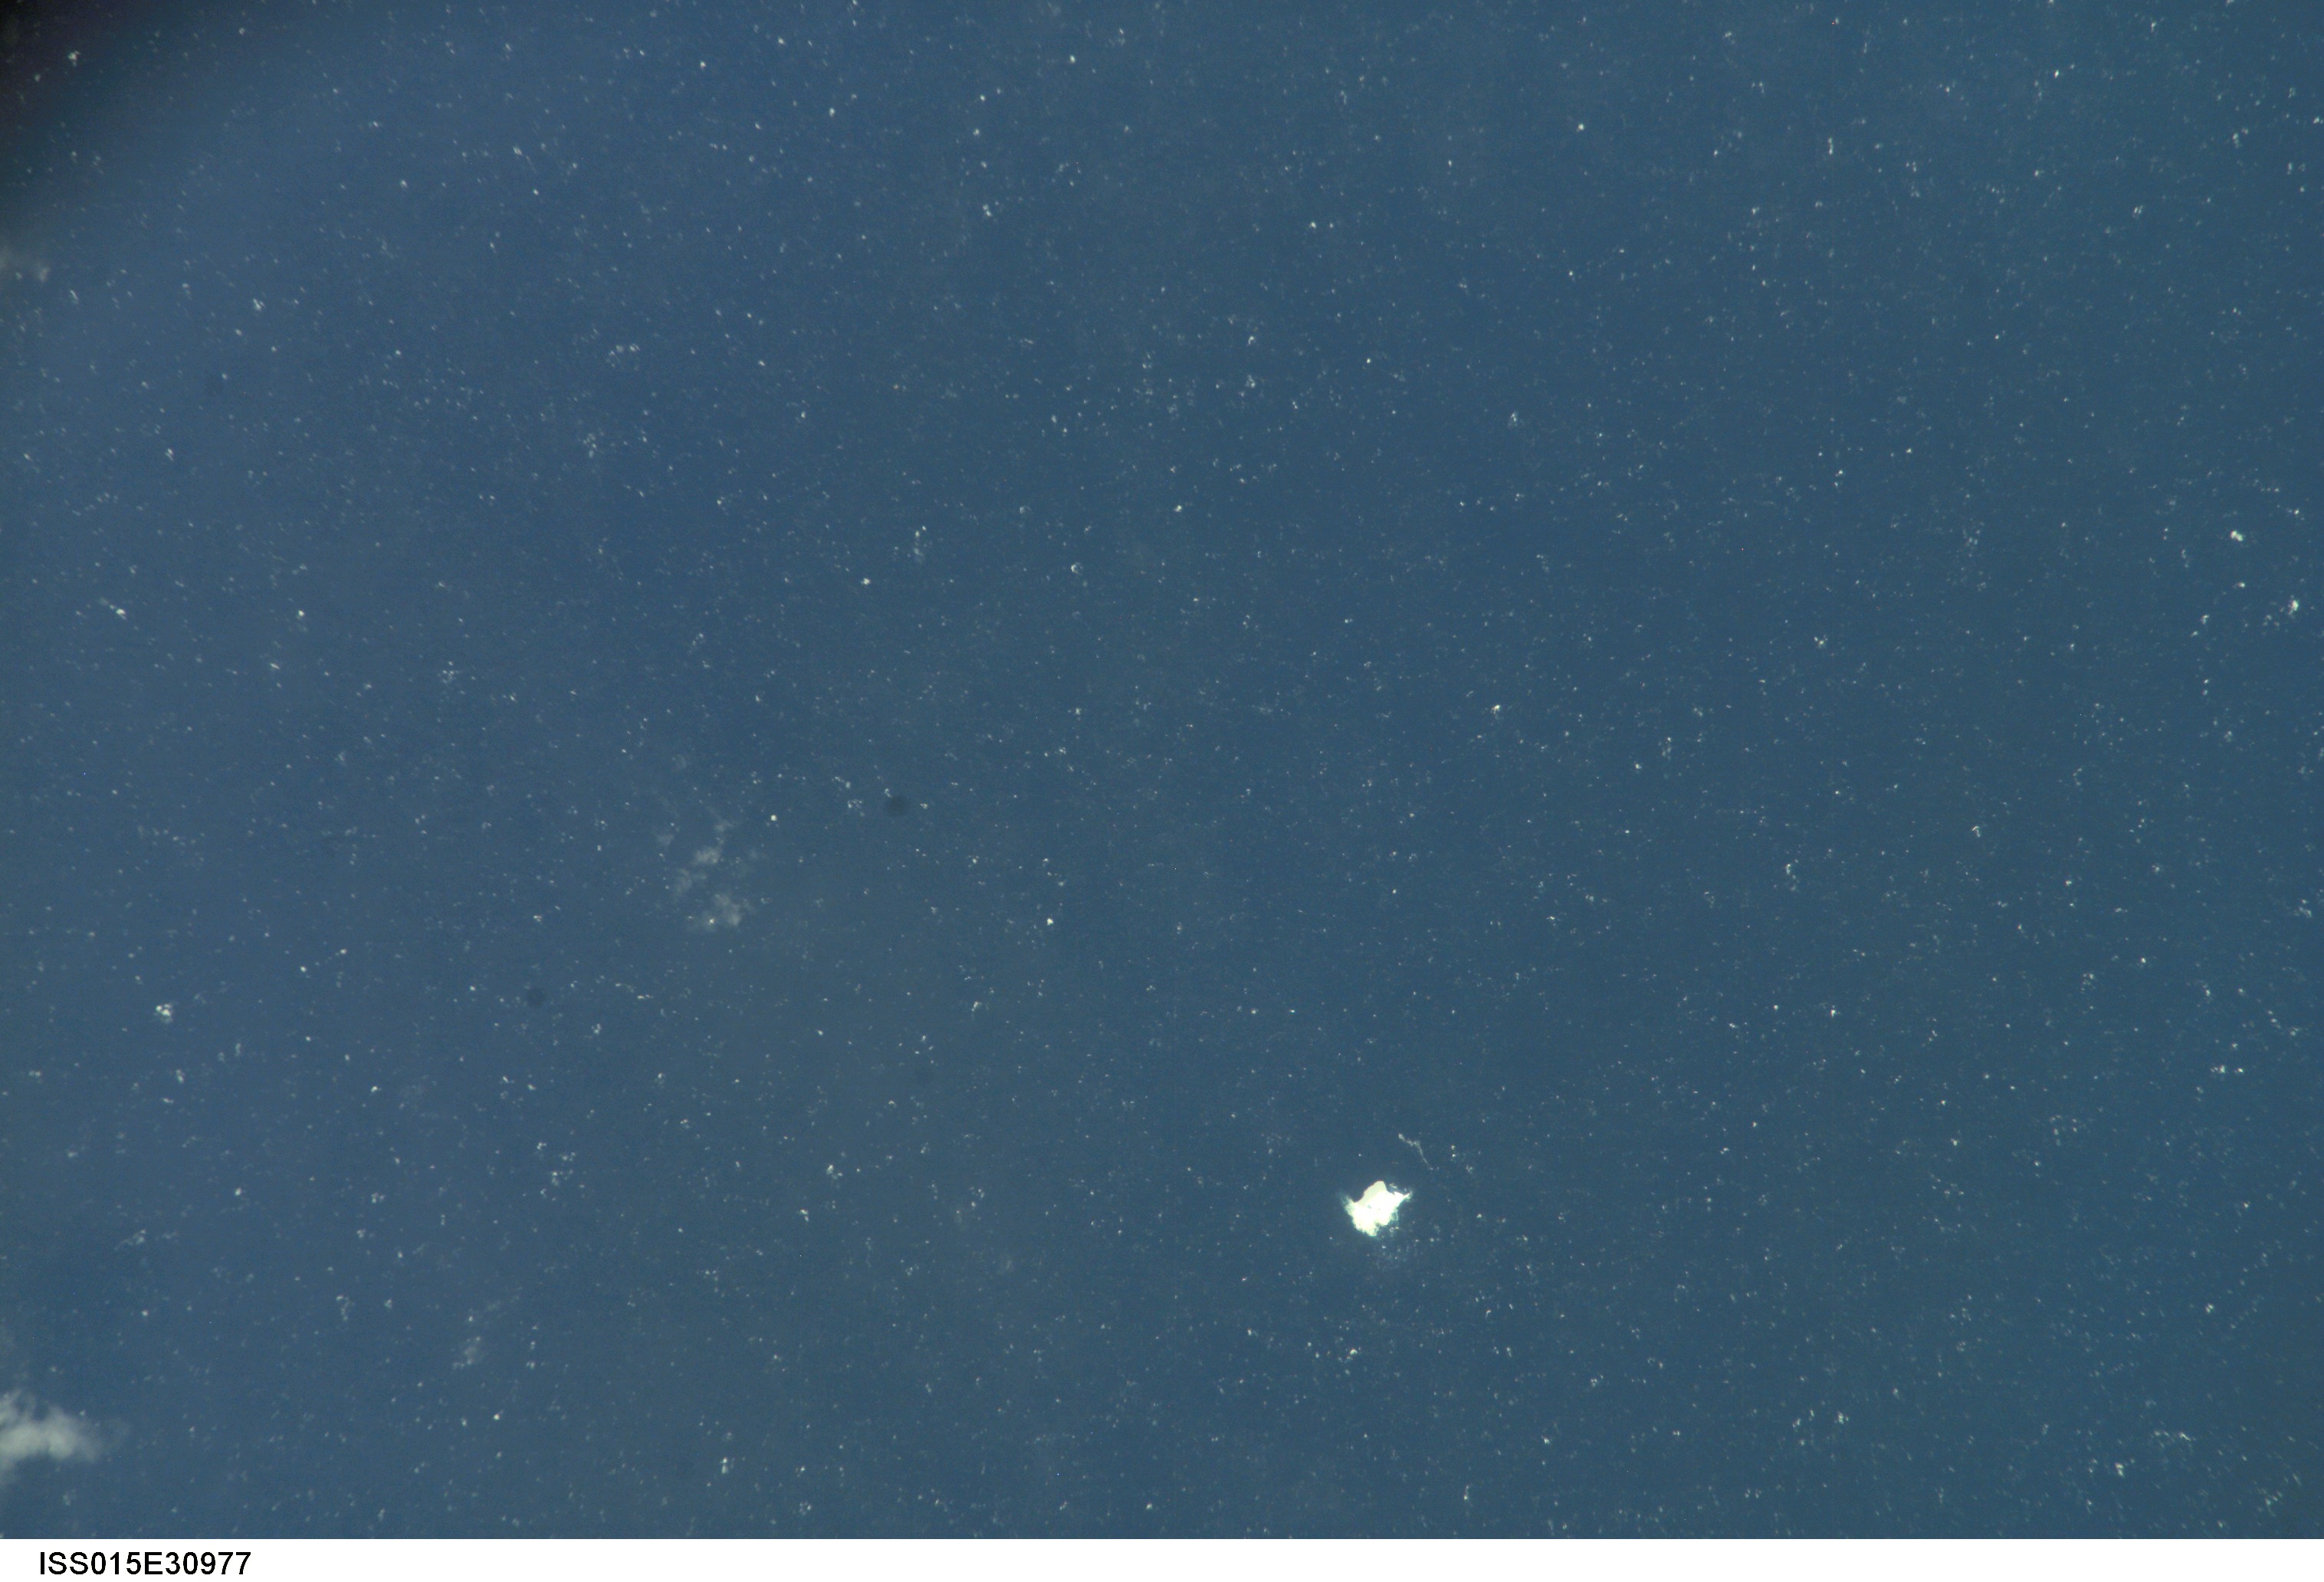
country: ATLANTIC OCEAN
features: SEA SURFACE, ICEBERG, WAVES
